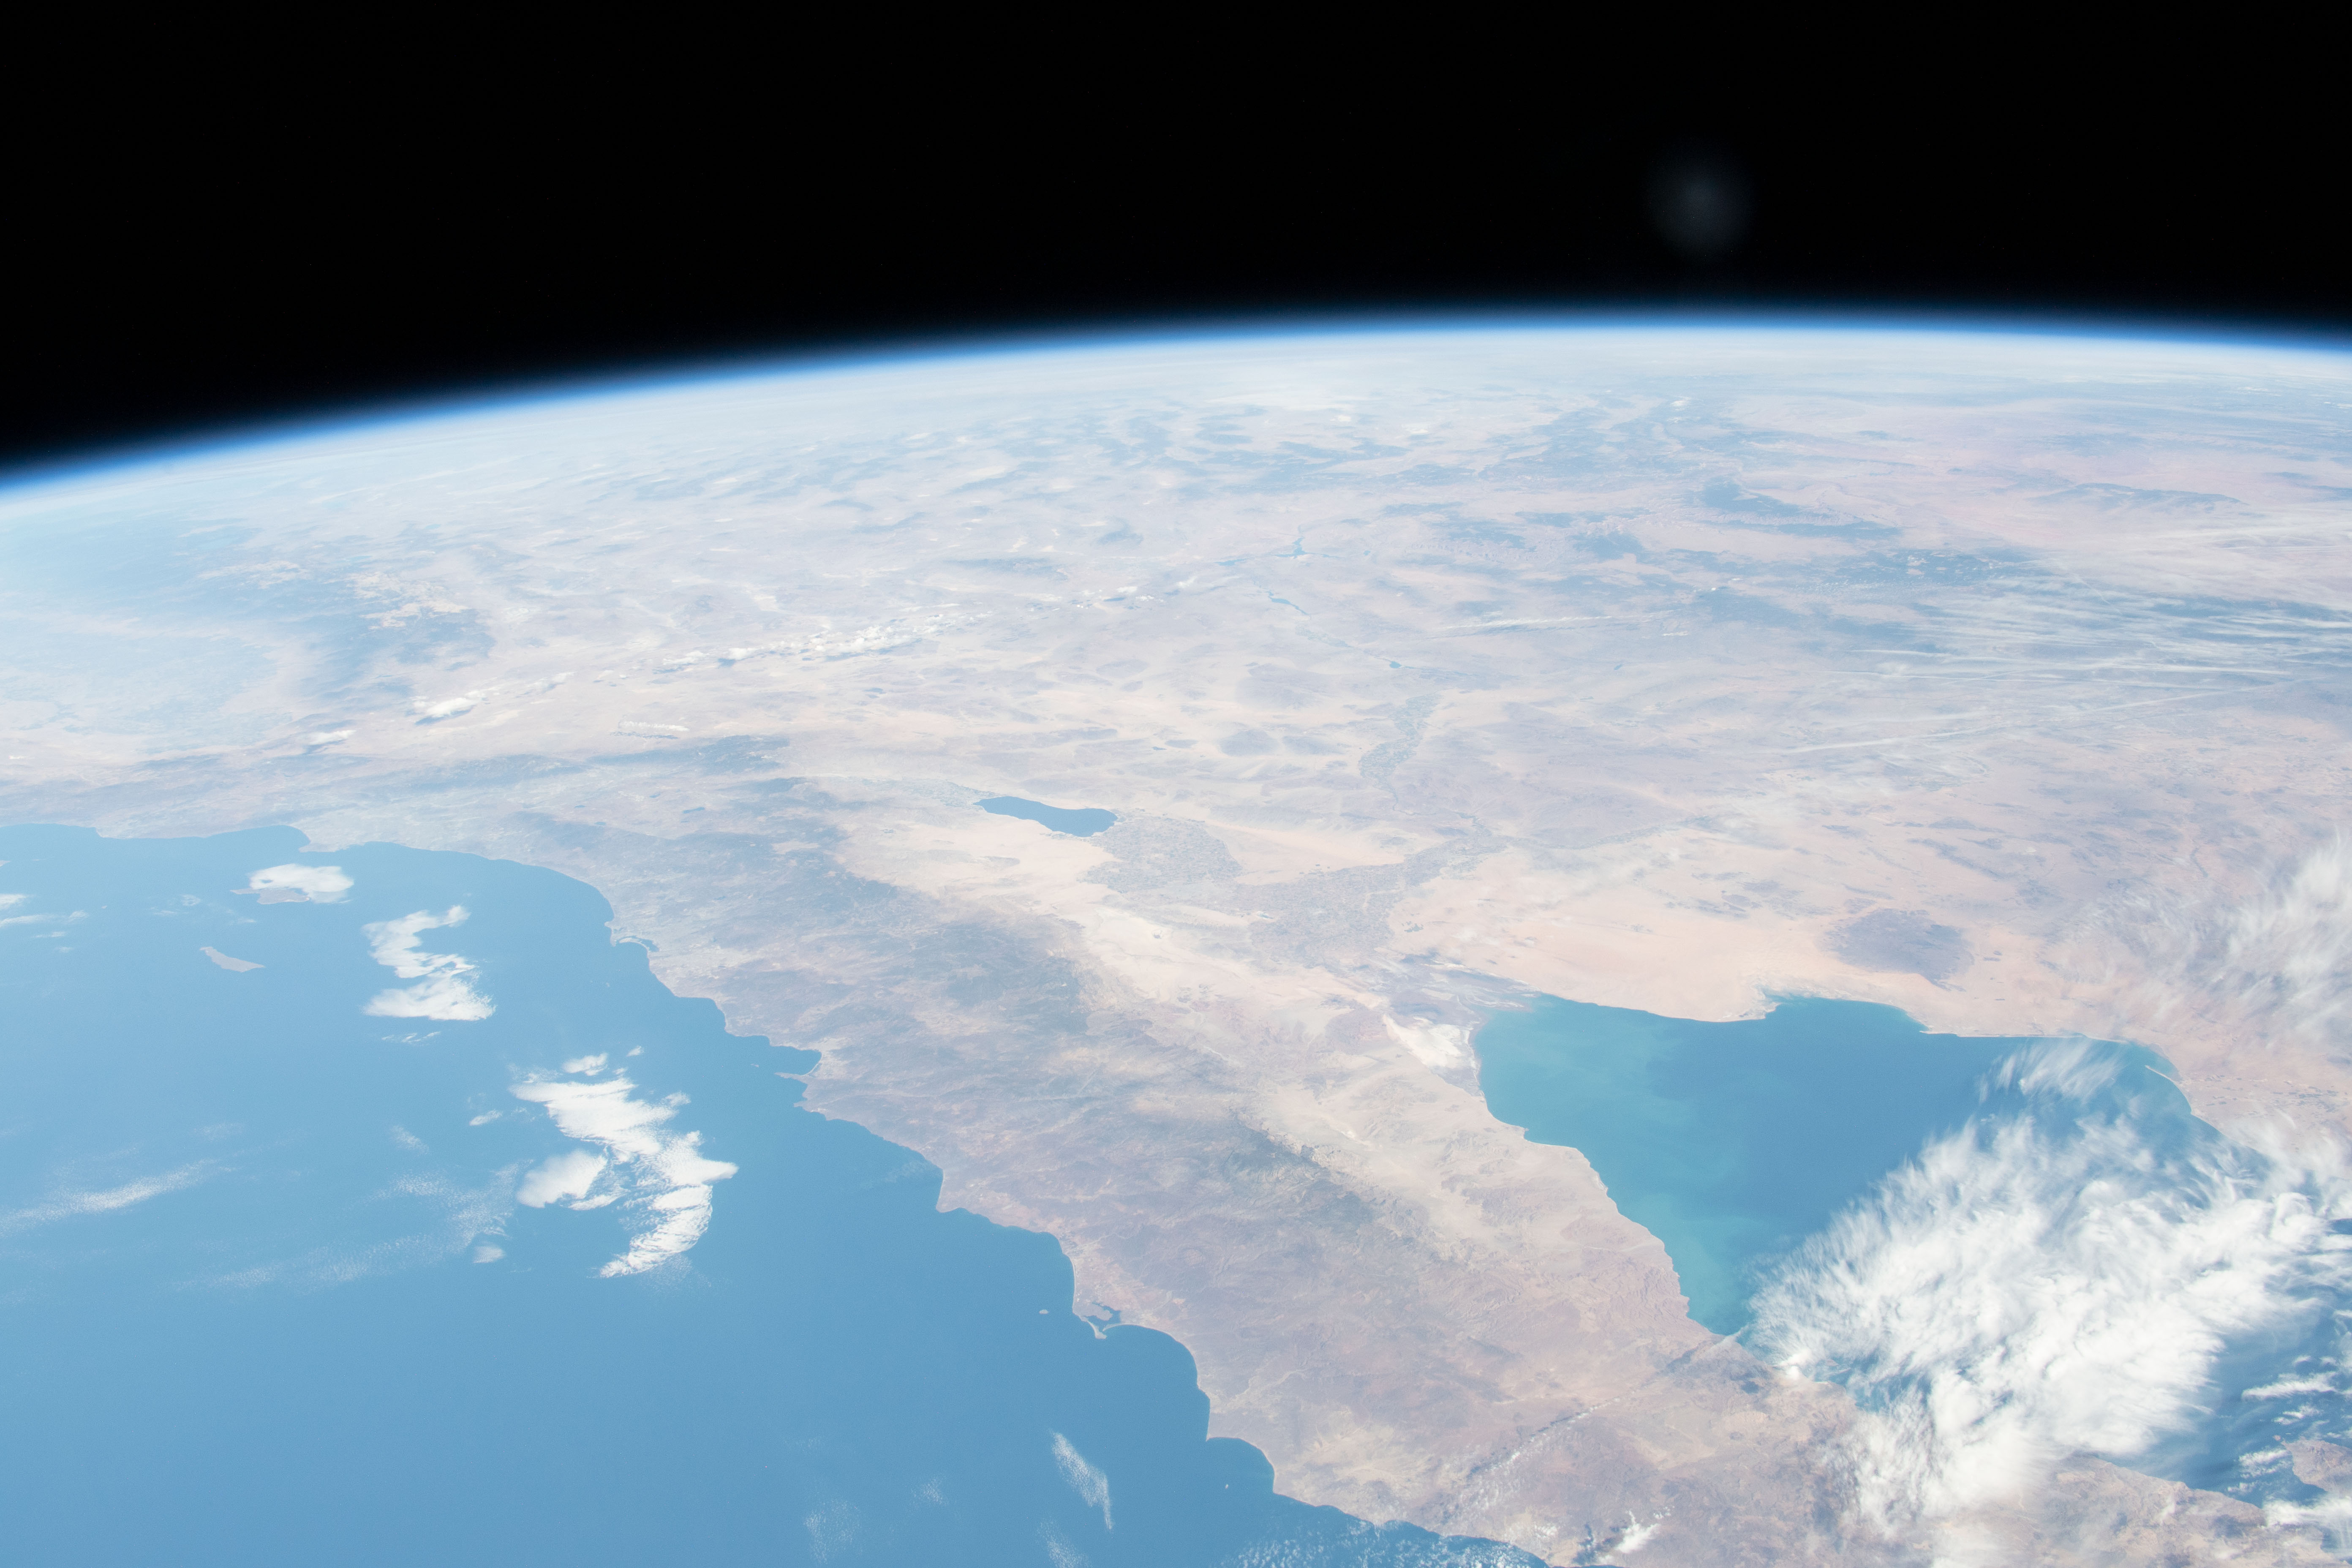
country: USA-CALIFORNIA
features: BAJA CALIFORNIA SUR, GULF OF CALIFORNIA, WAGNER BASIN, SALTON SEA
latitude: 33.5
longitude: -115.5
